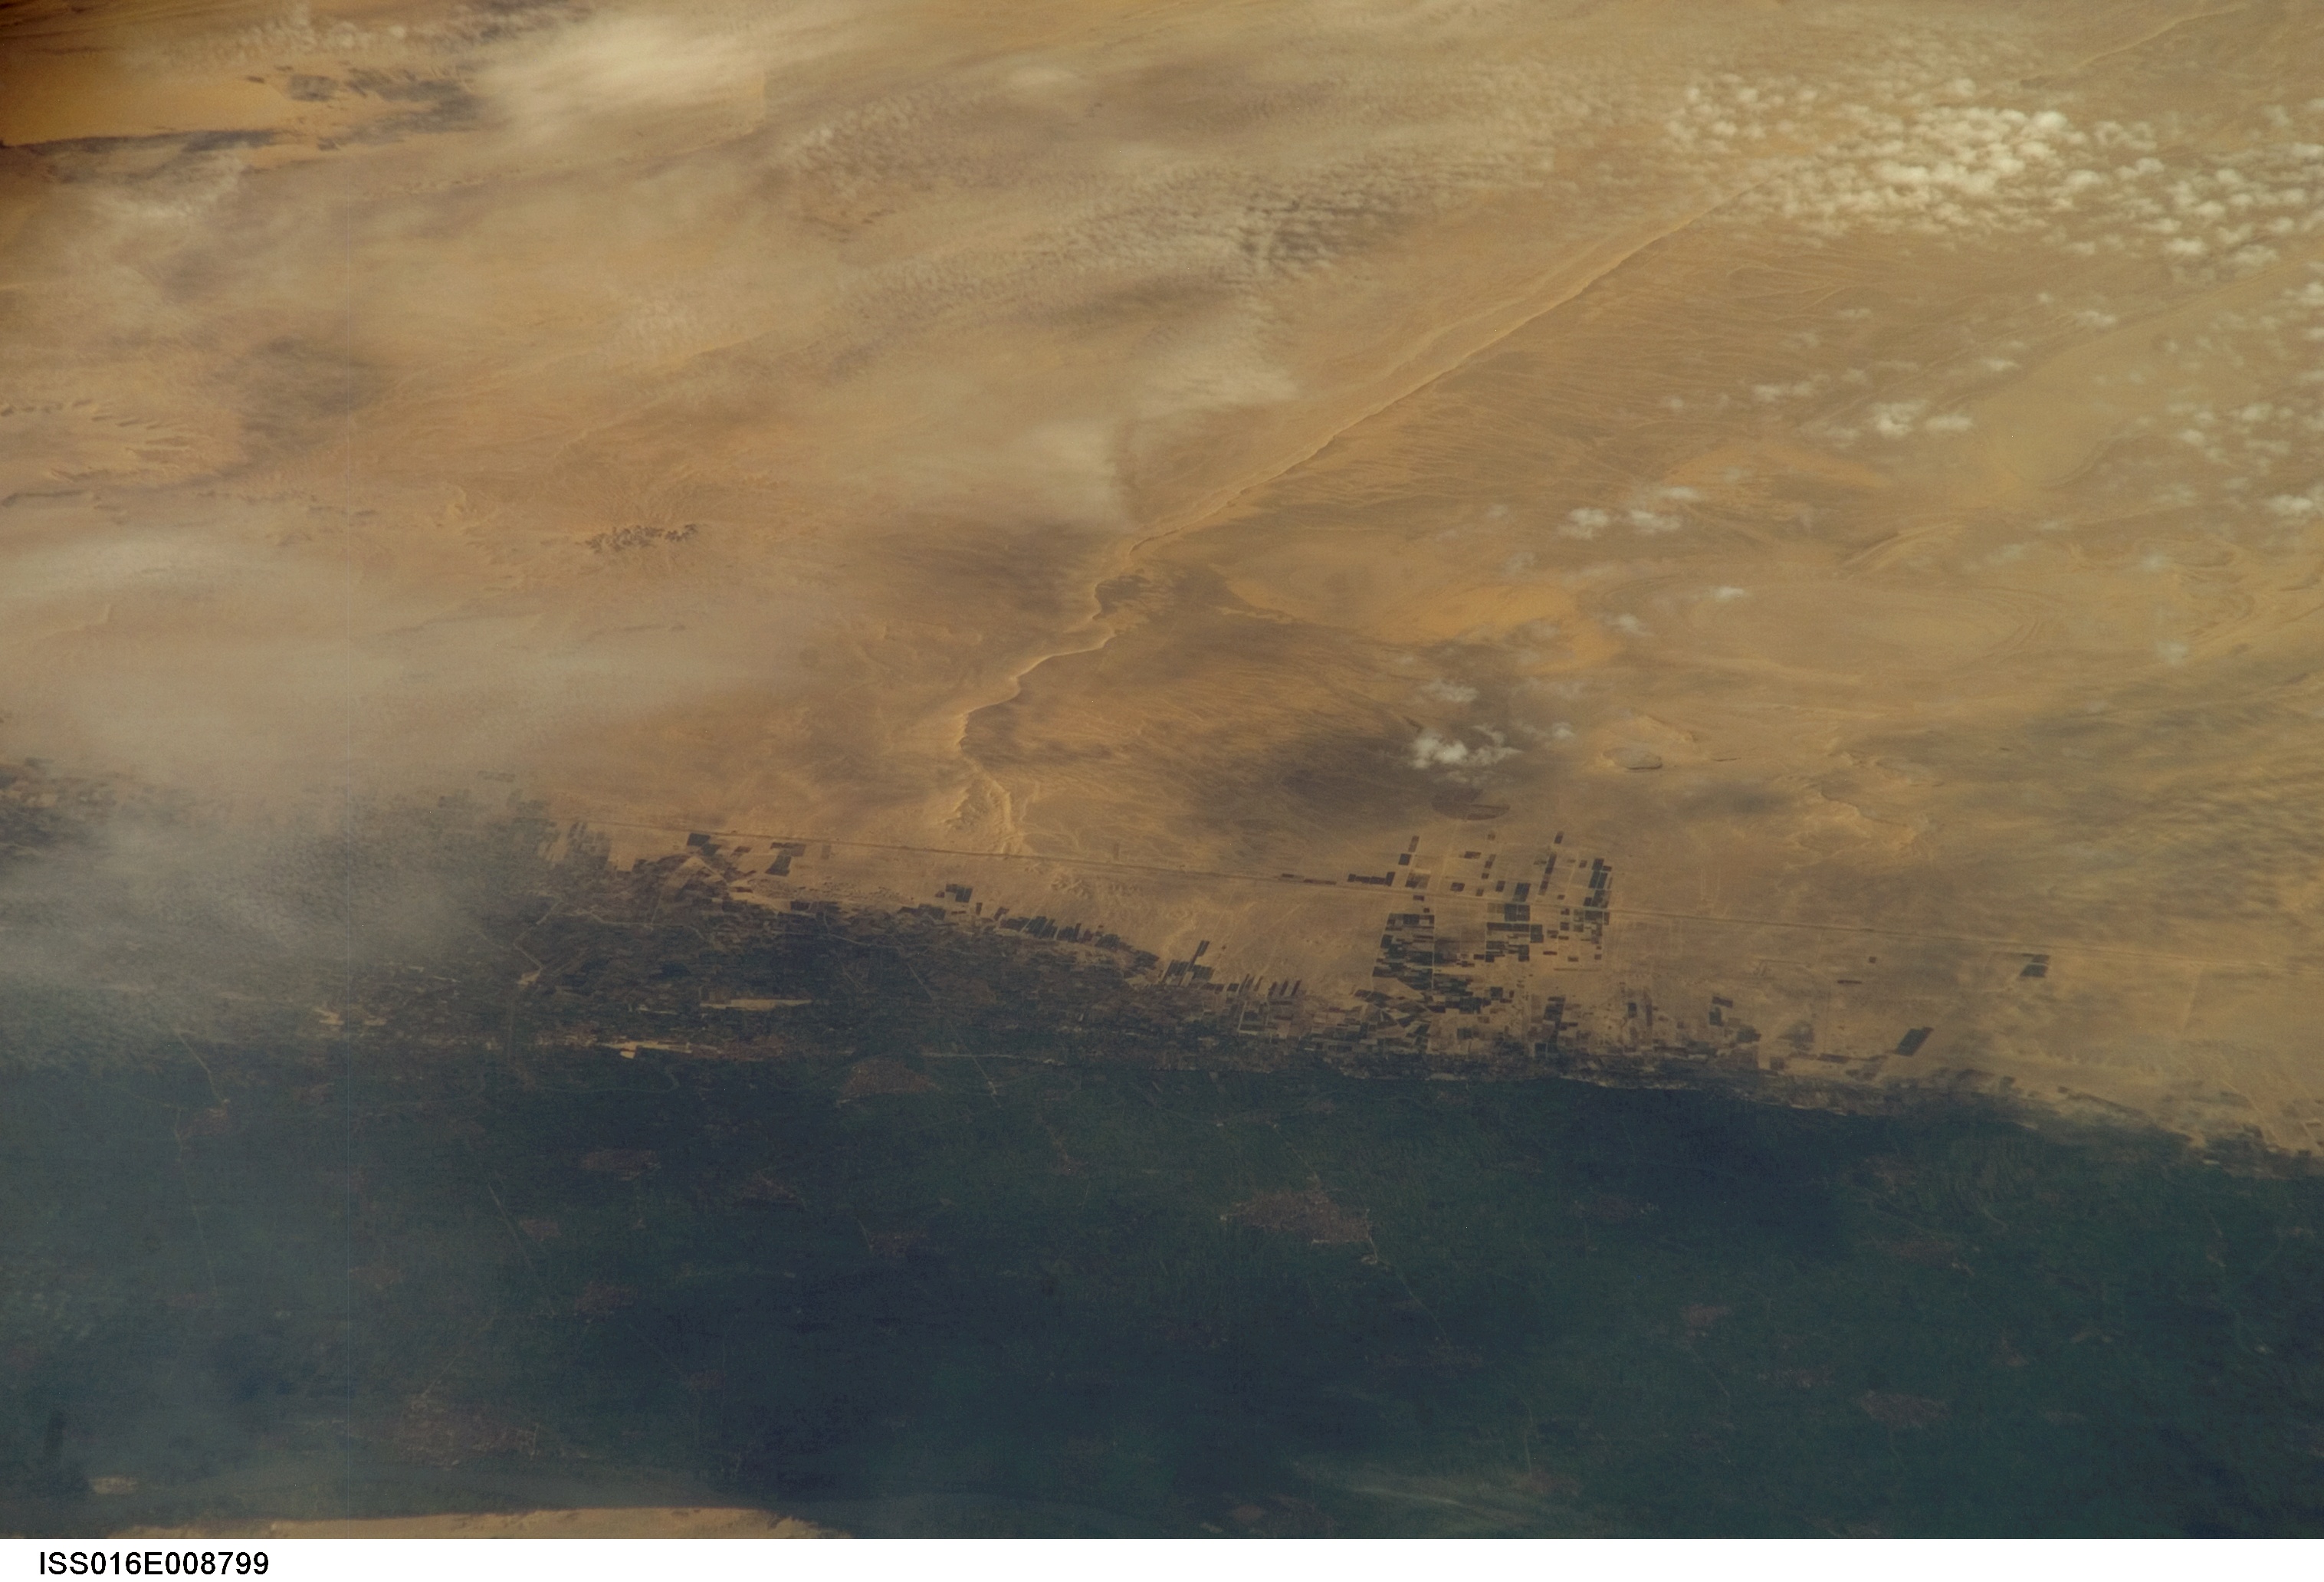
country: EGYPT
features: NILE R., MUZURA, SAND DUNES
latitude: 28.9
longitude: 30.7
